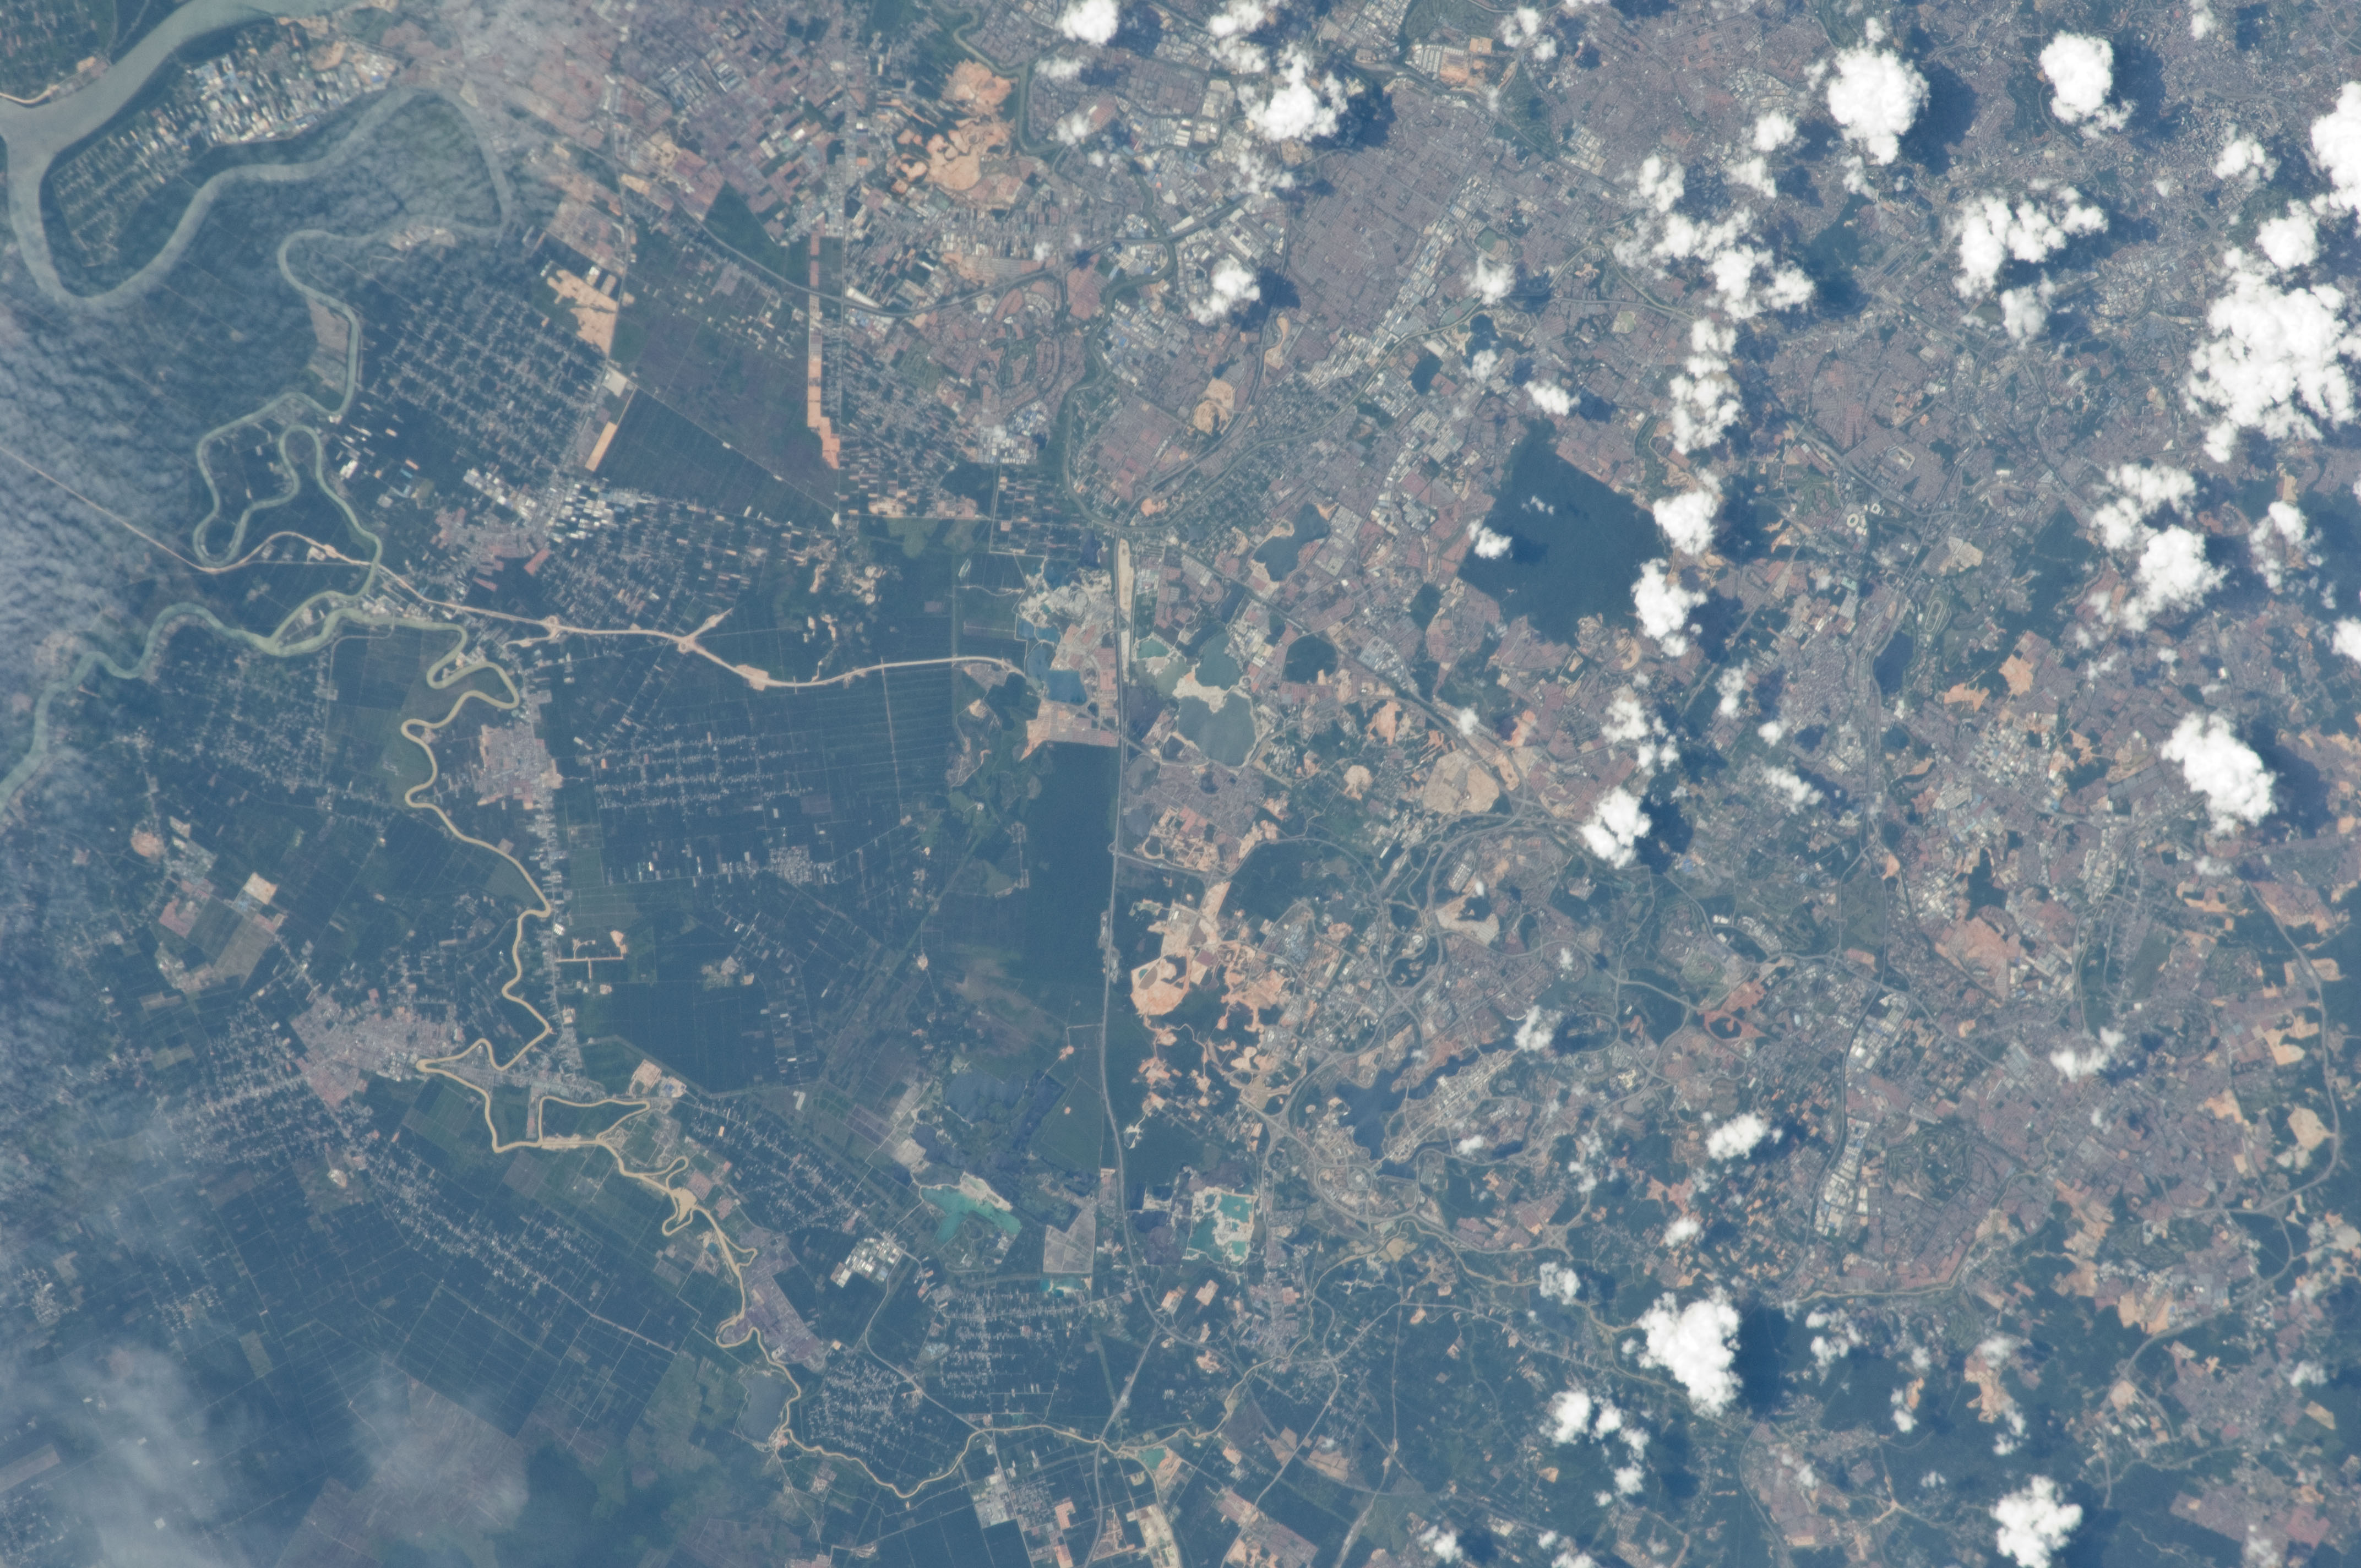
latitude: 2.9
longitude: 101.6
